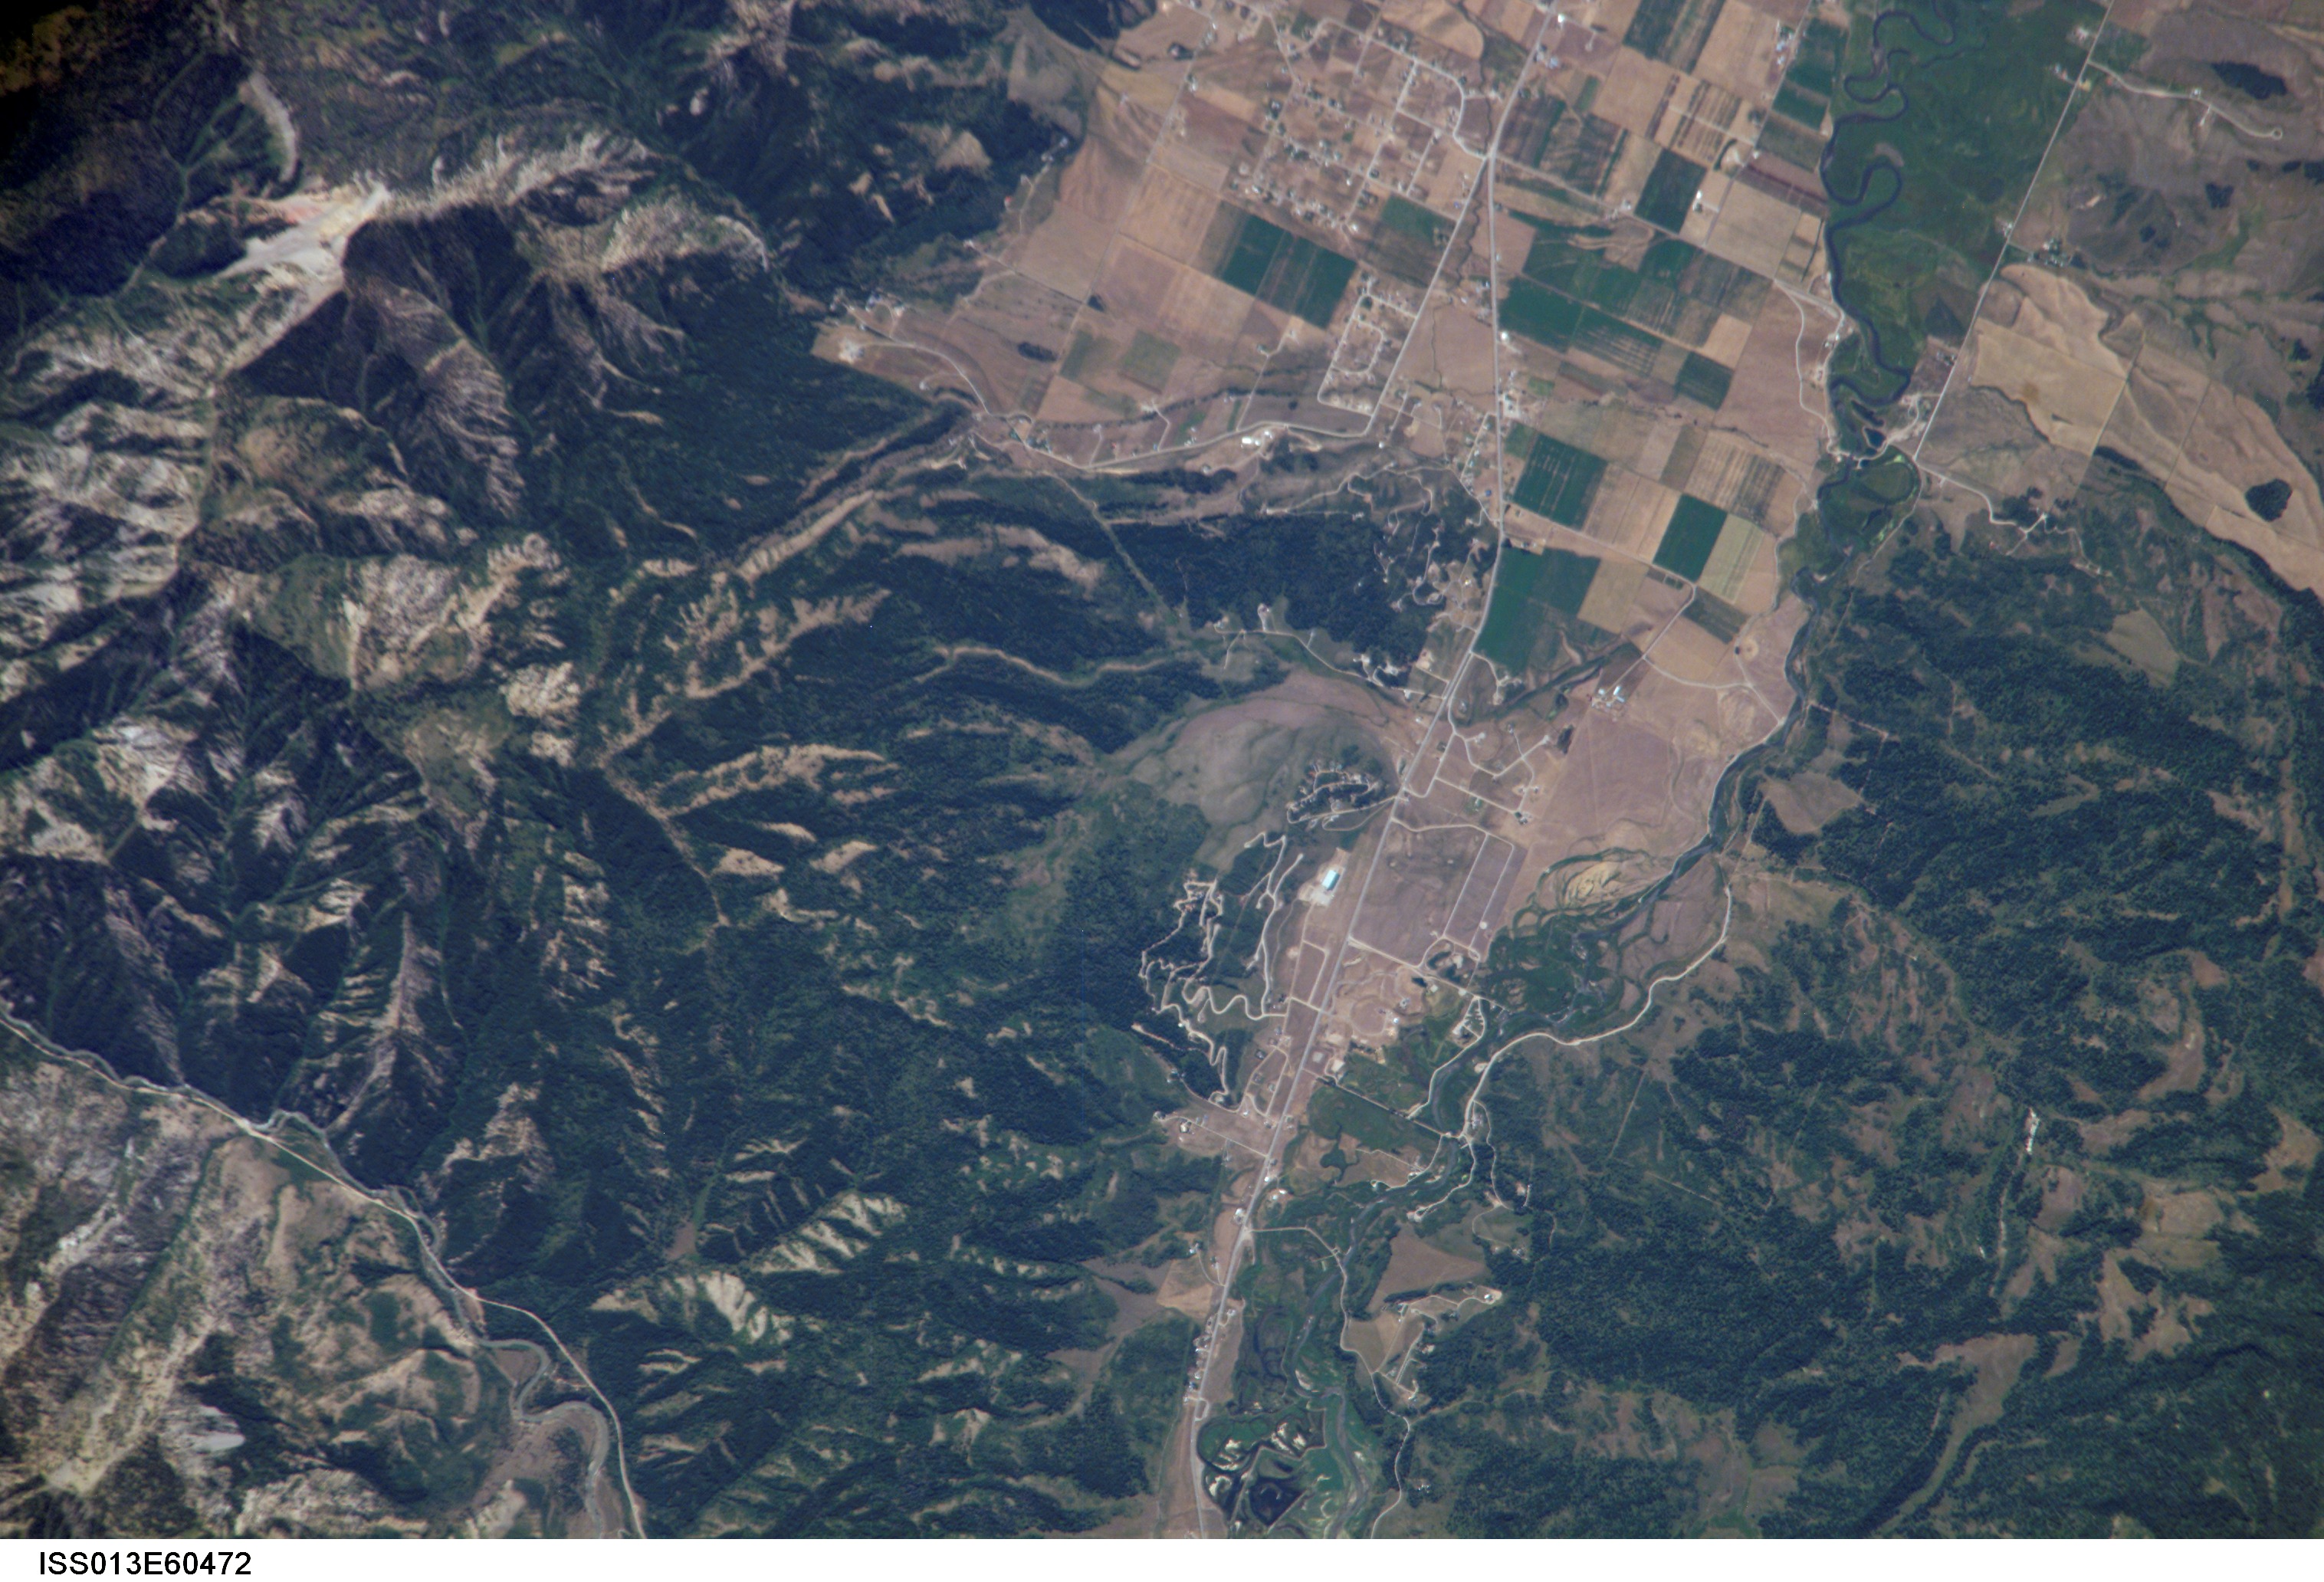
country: USA-WYOMING
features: SALT R. V., AGR., FOR., ROADS
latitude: 43.1
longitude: -111.0
